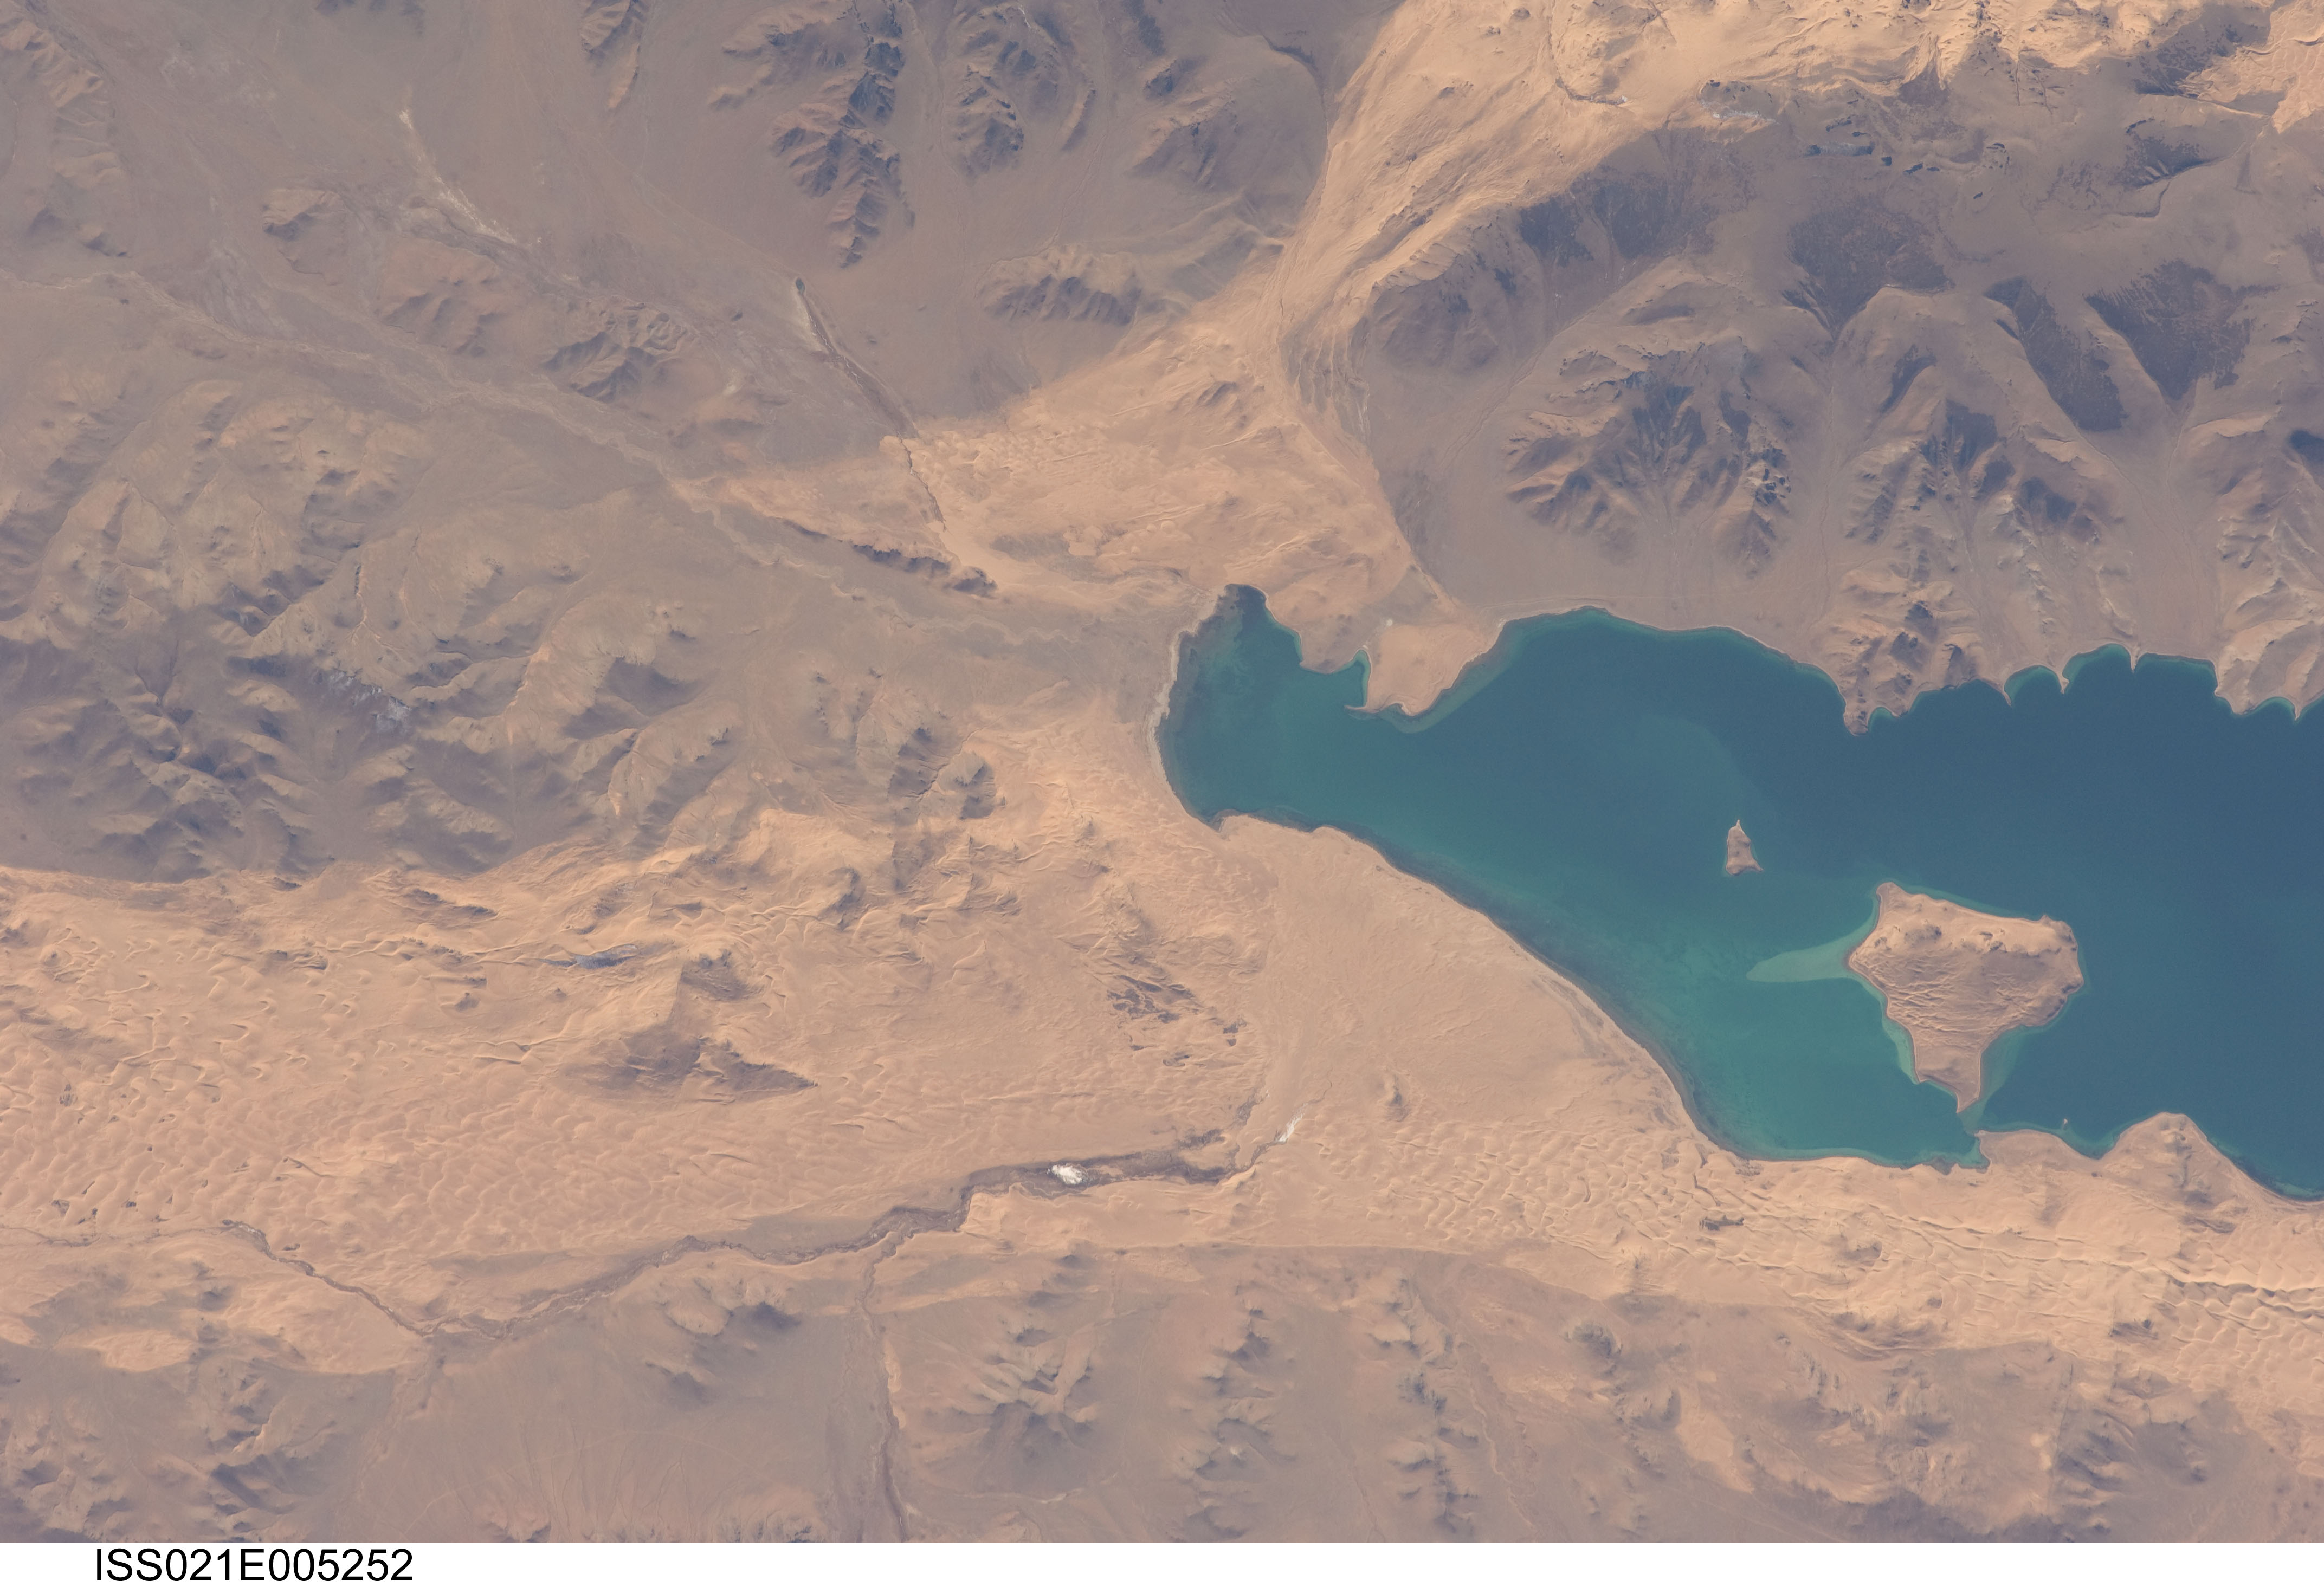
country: MONGOLIA
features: HAR LAKE, SAND DUNES, MTS.
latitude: 48.4
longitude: 96.3
